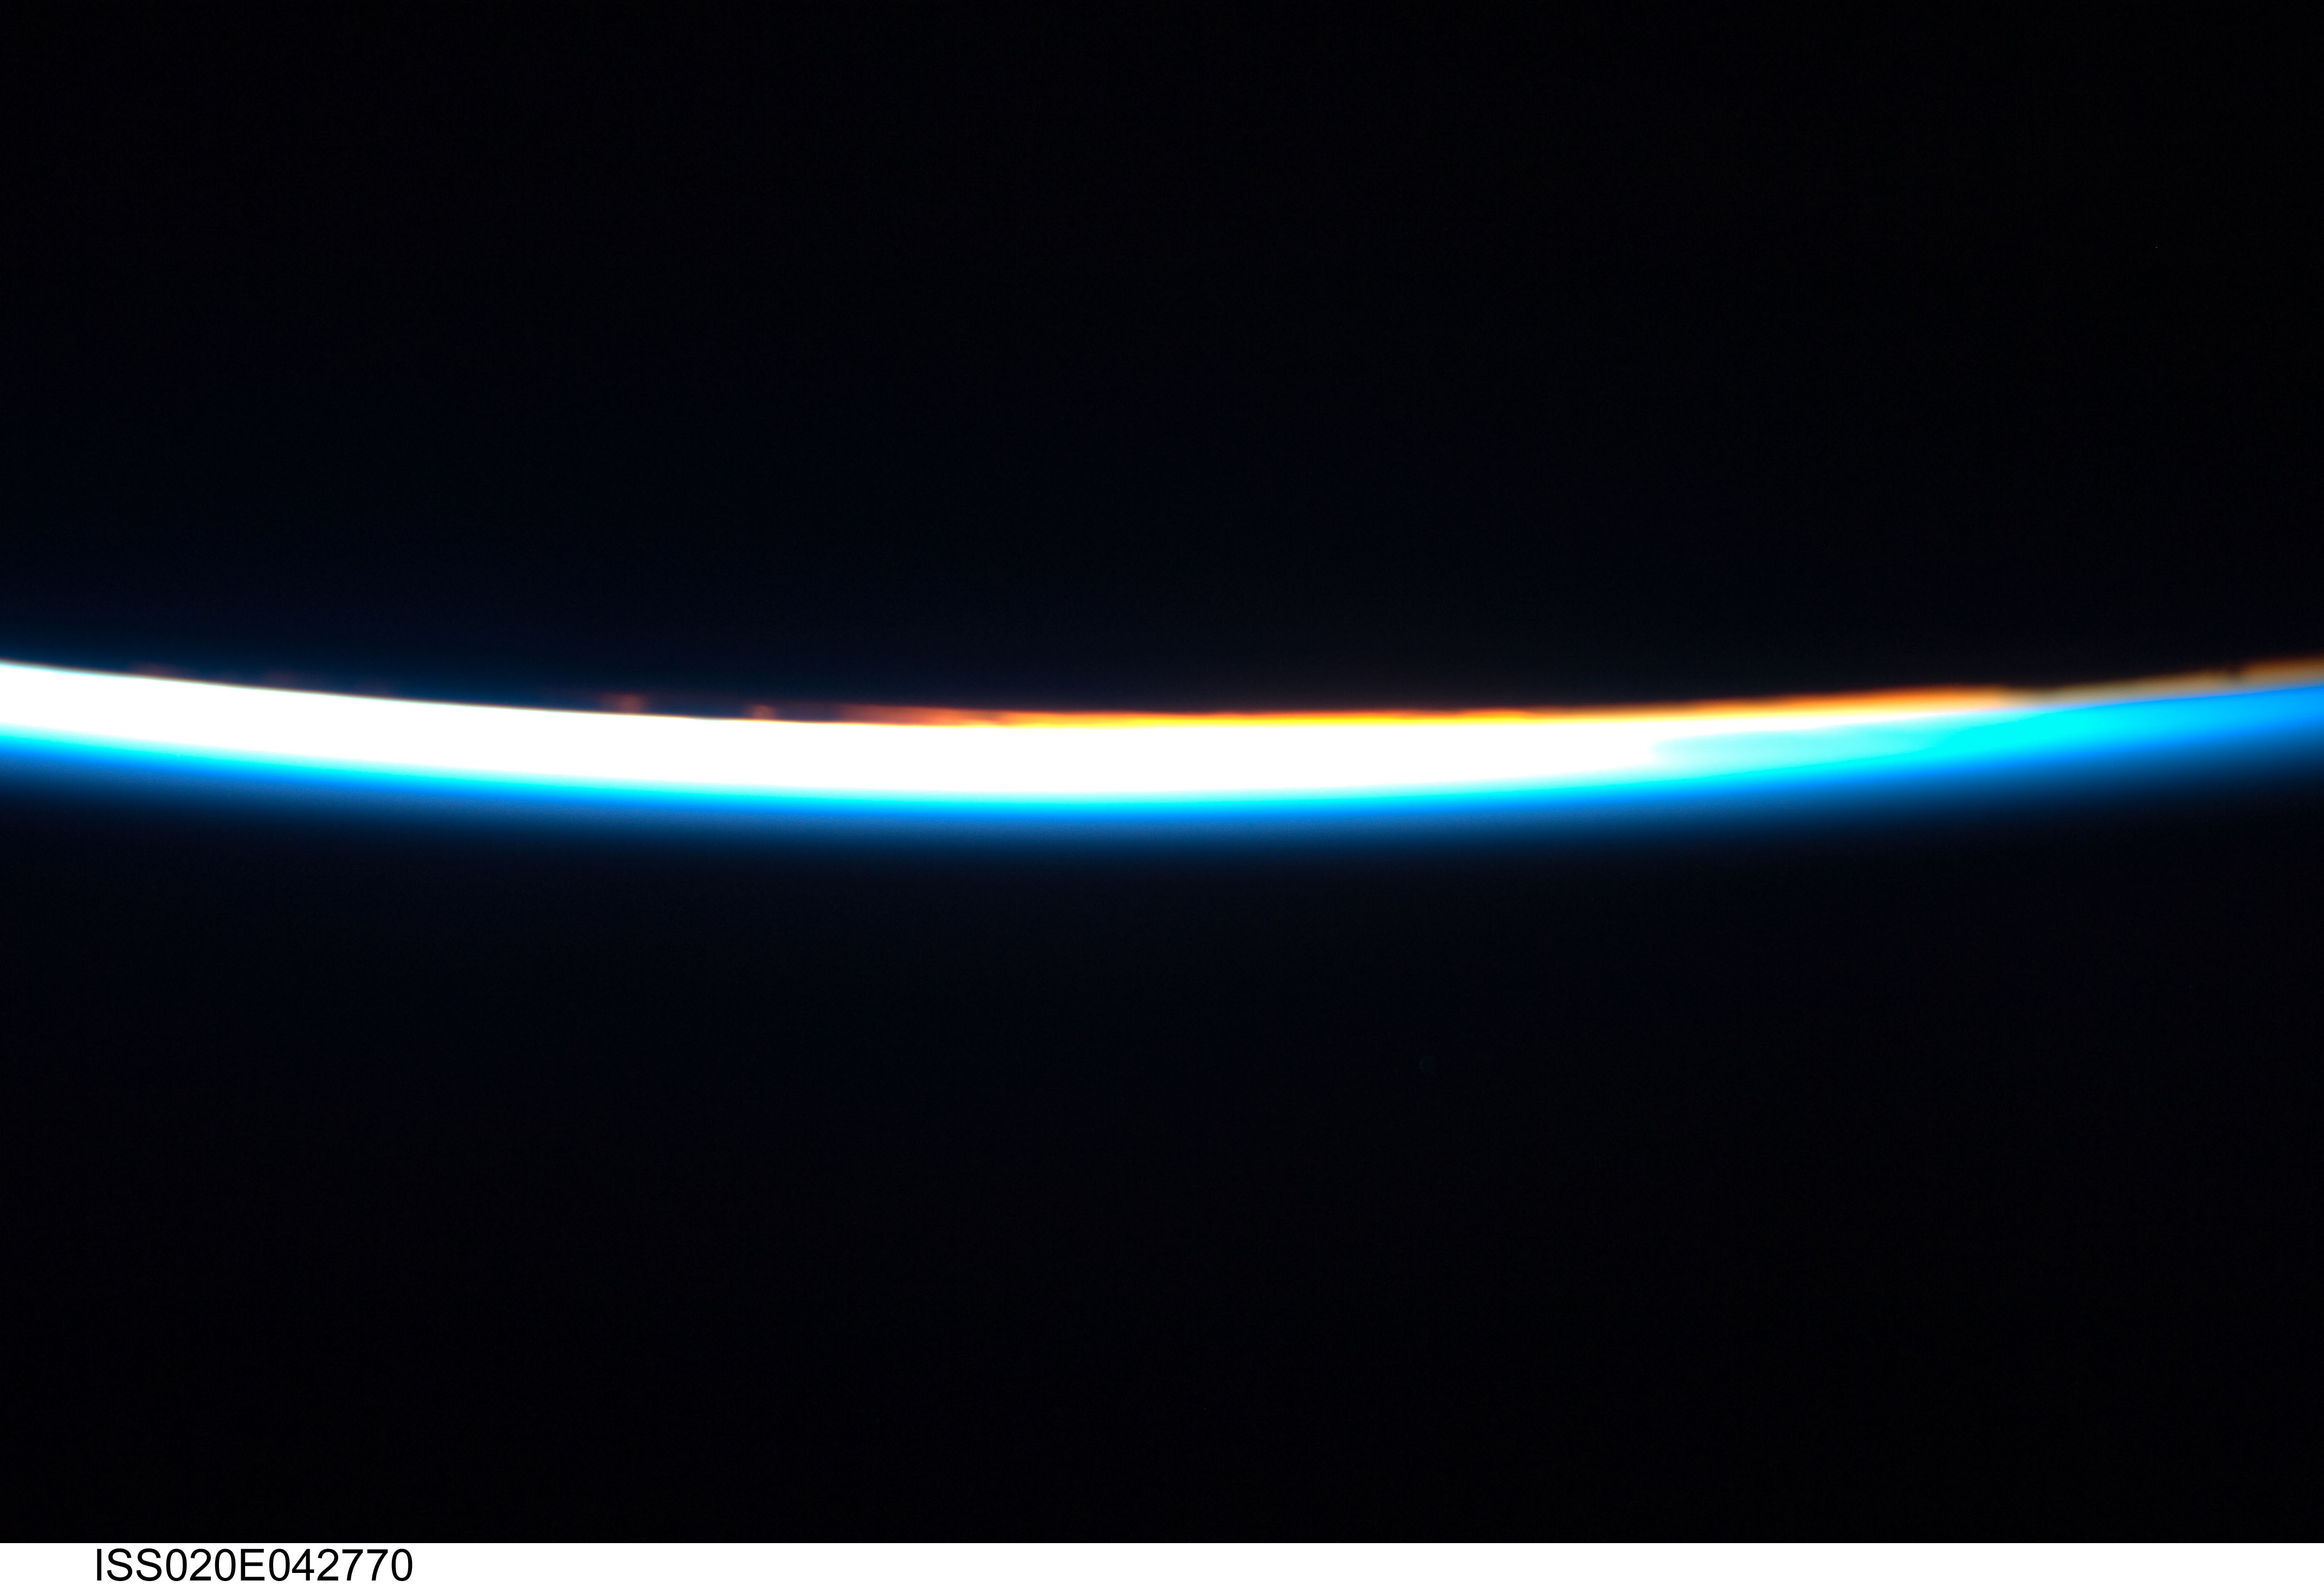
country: ATLANTIC OCEAN
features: PAN-ATMOSPHERIC LIMB, DUSK
